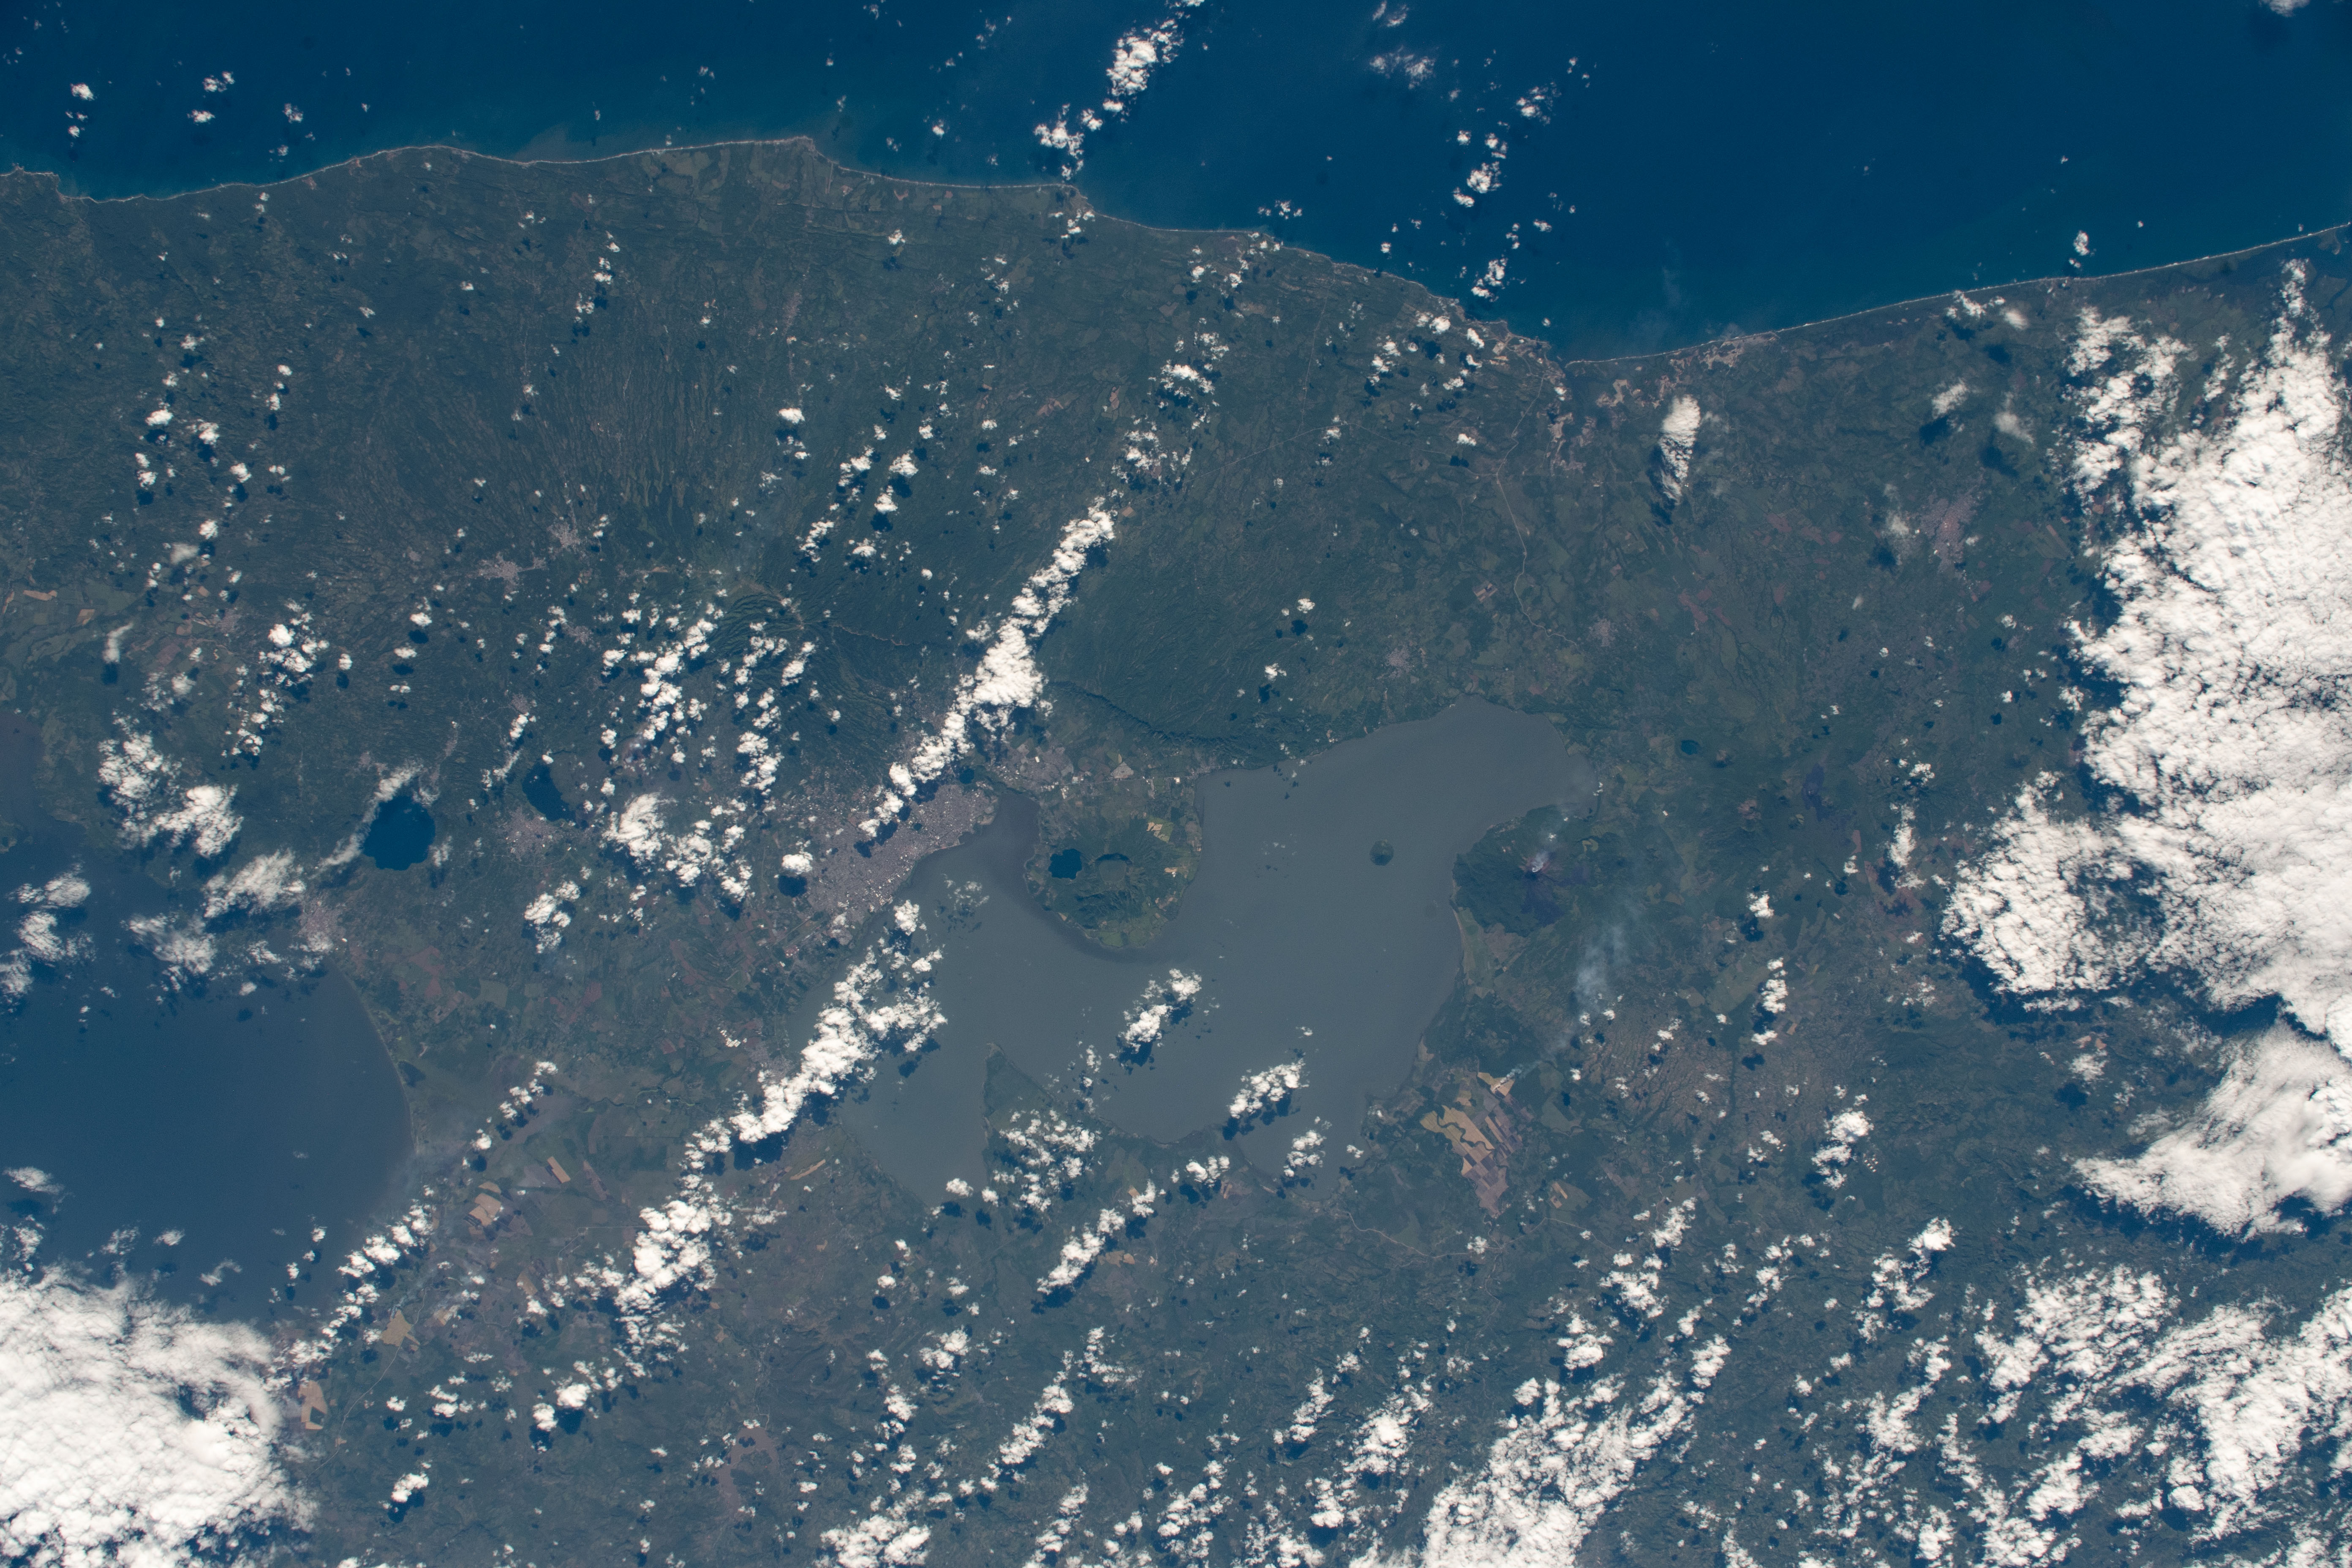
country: NICARAGUA
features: LAKE MANAGUA
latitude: 12.2
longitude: -86.4
